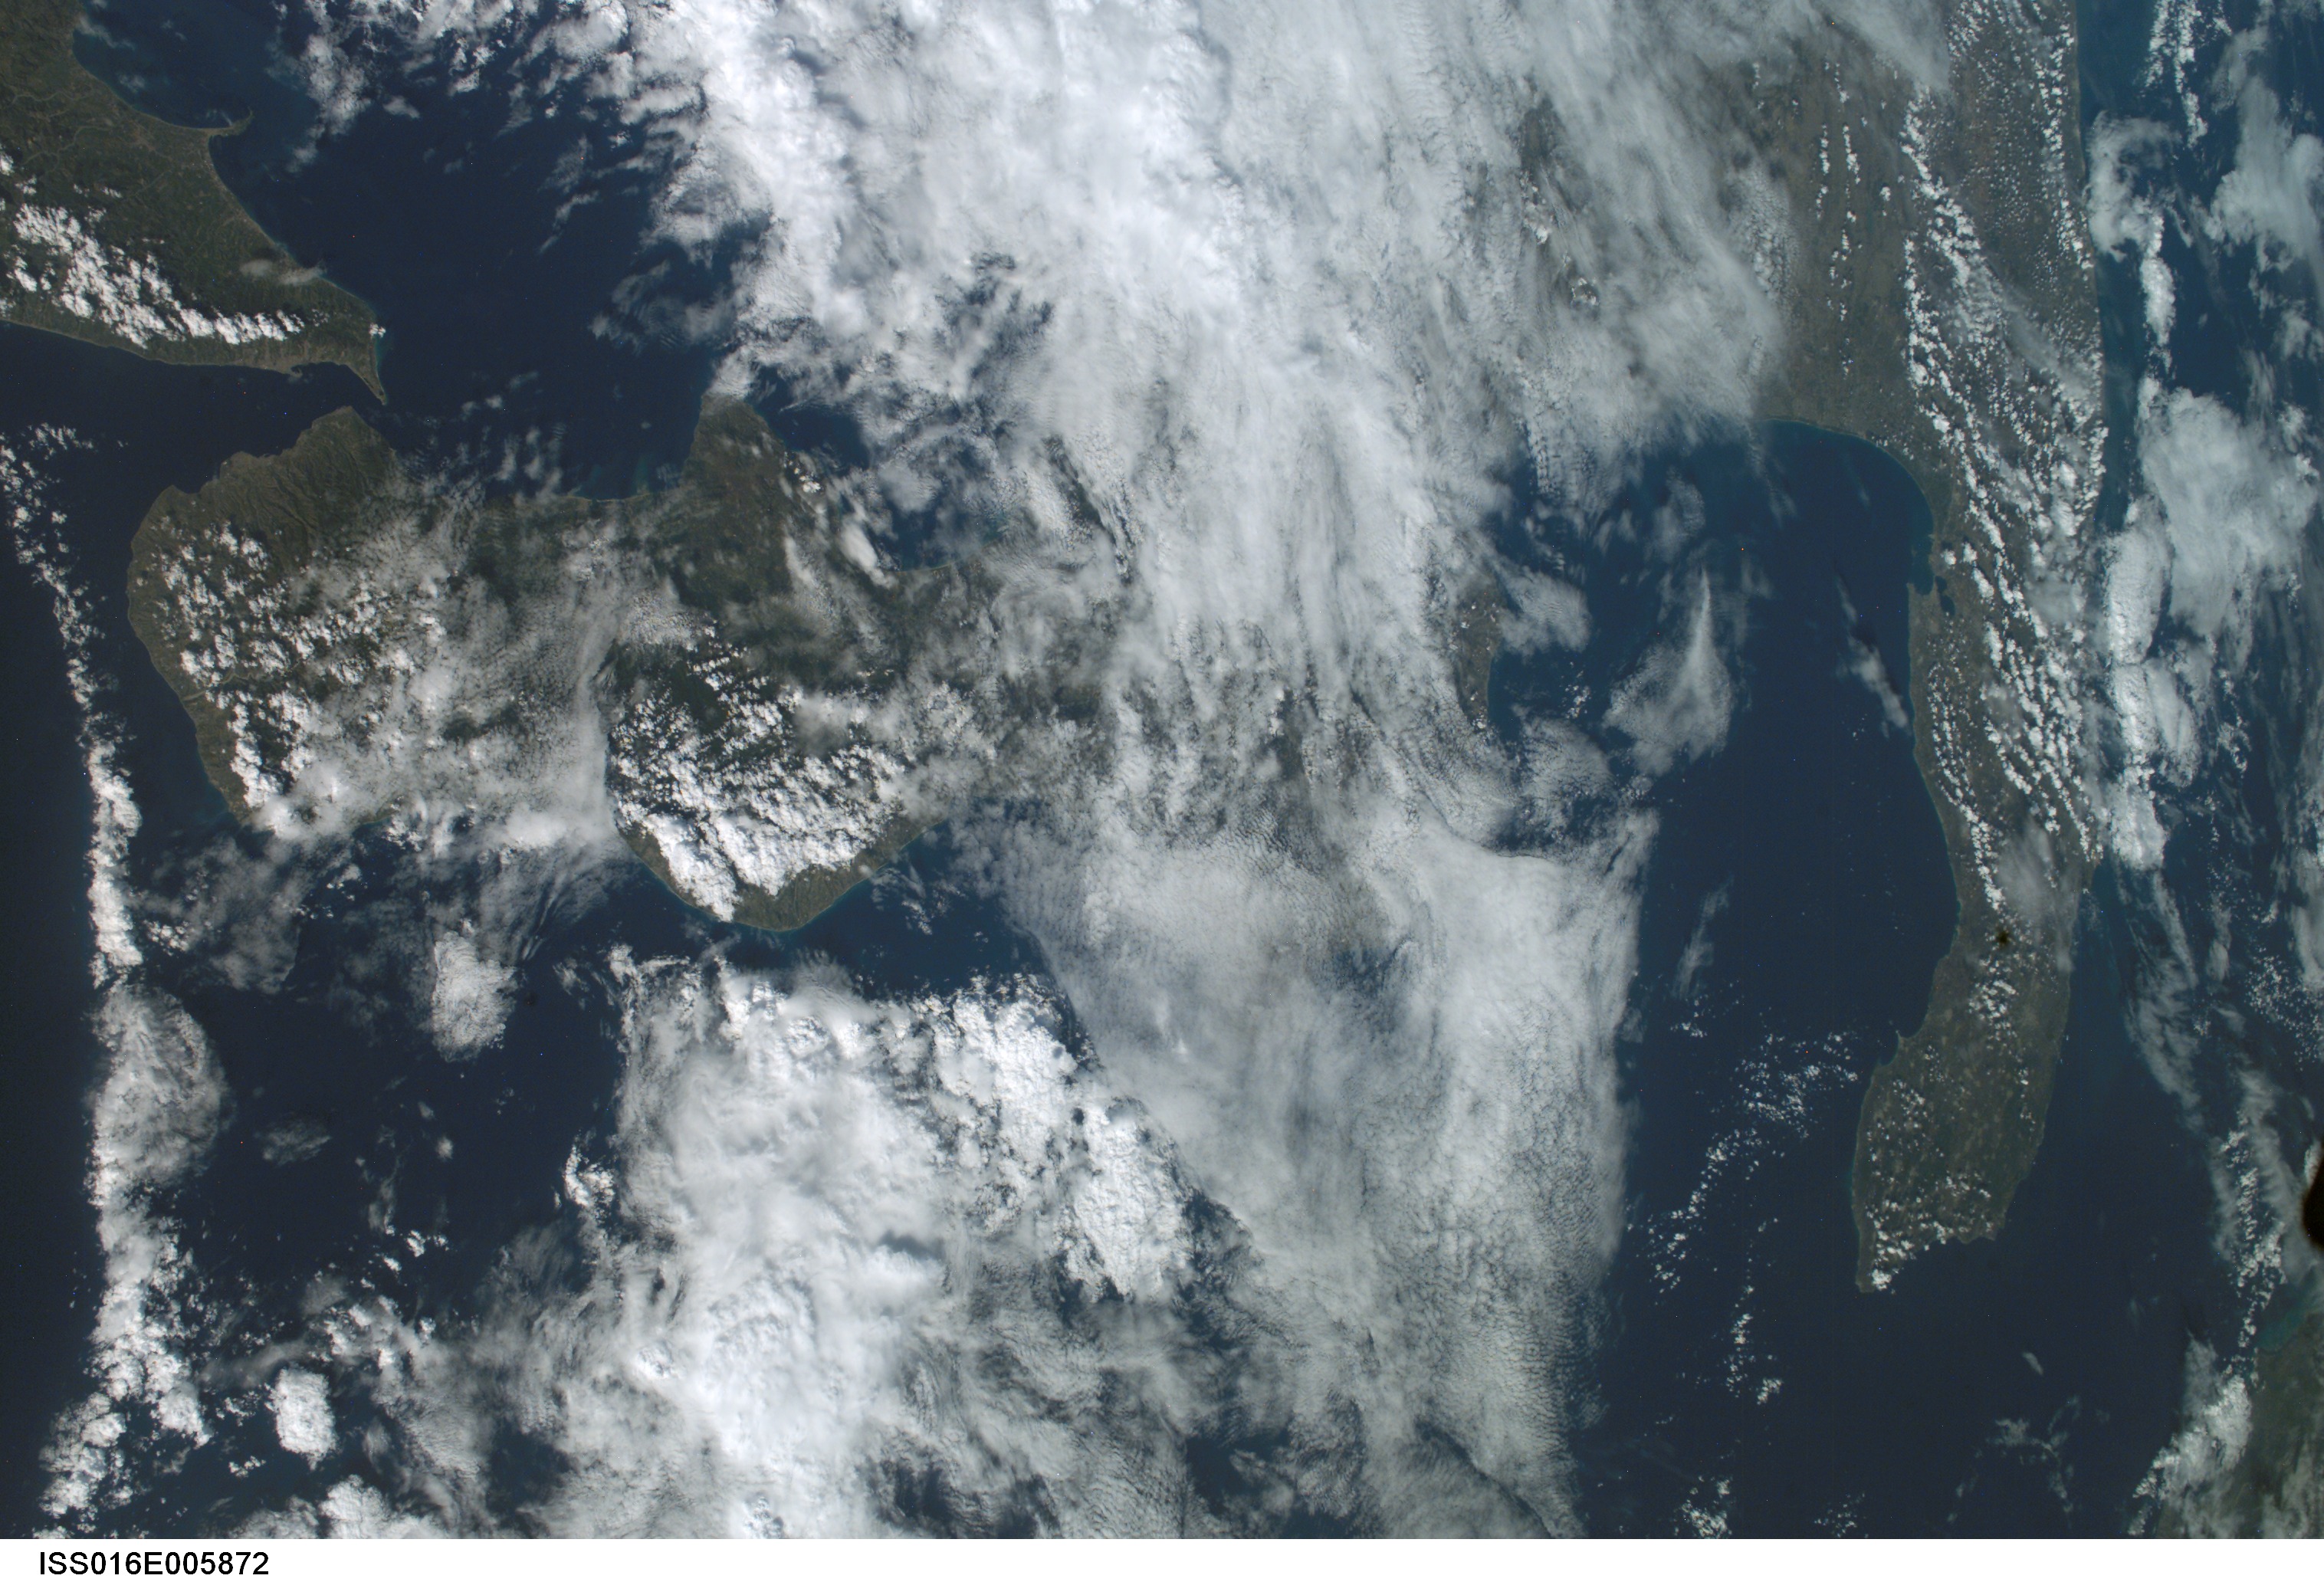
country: ITALY
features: G. OF TARANTO, COAST
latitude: 39.0
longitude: 16.5
